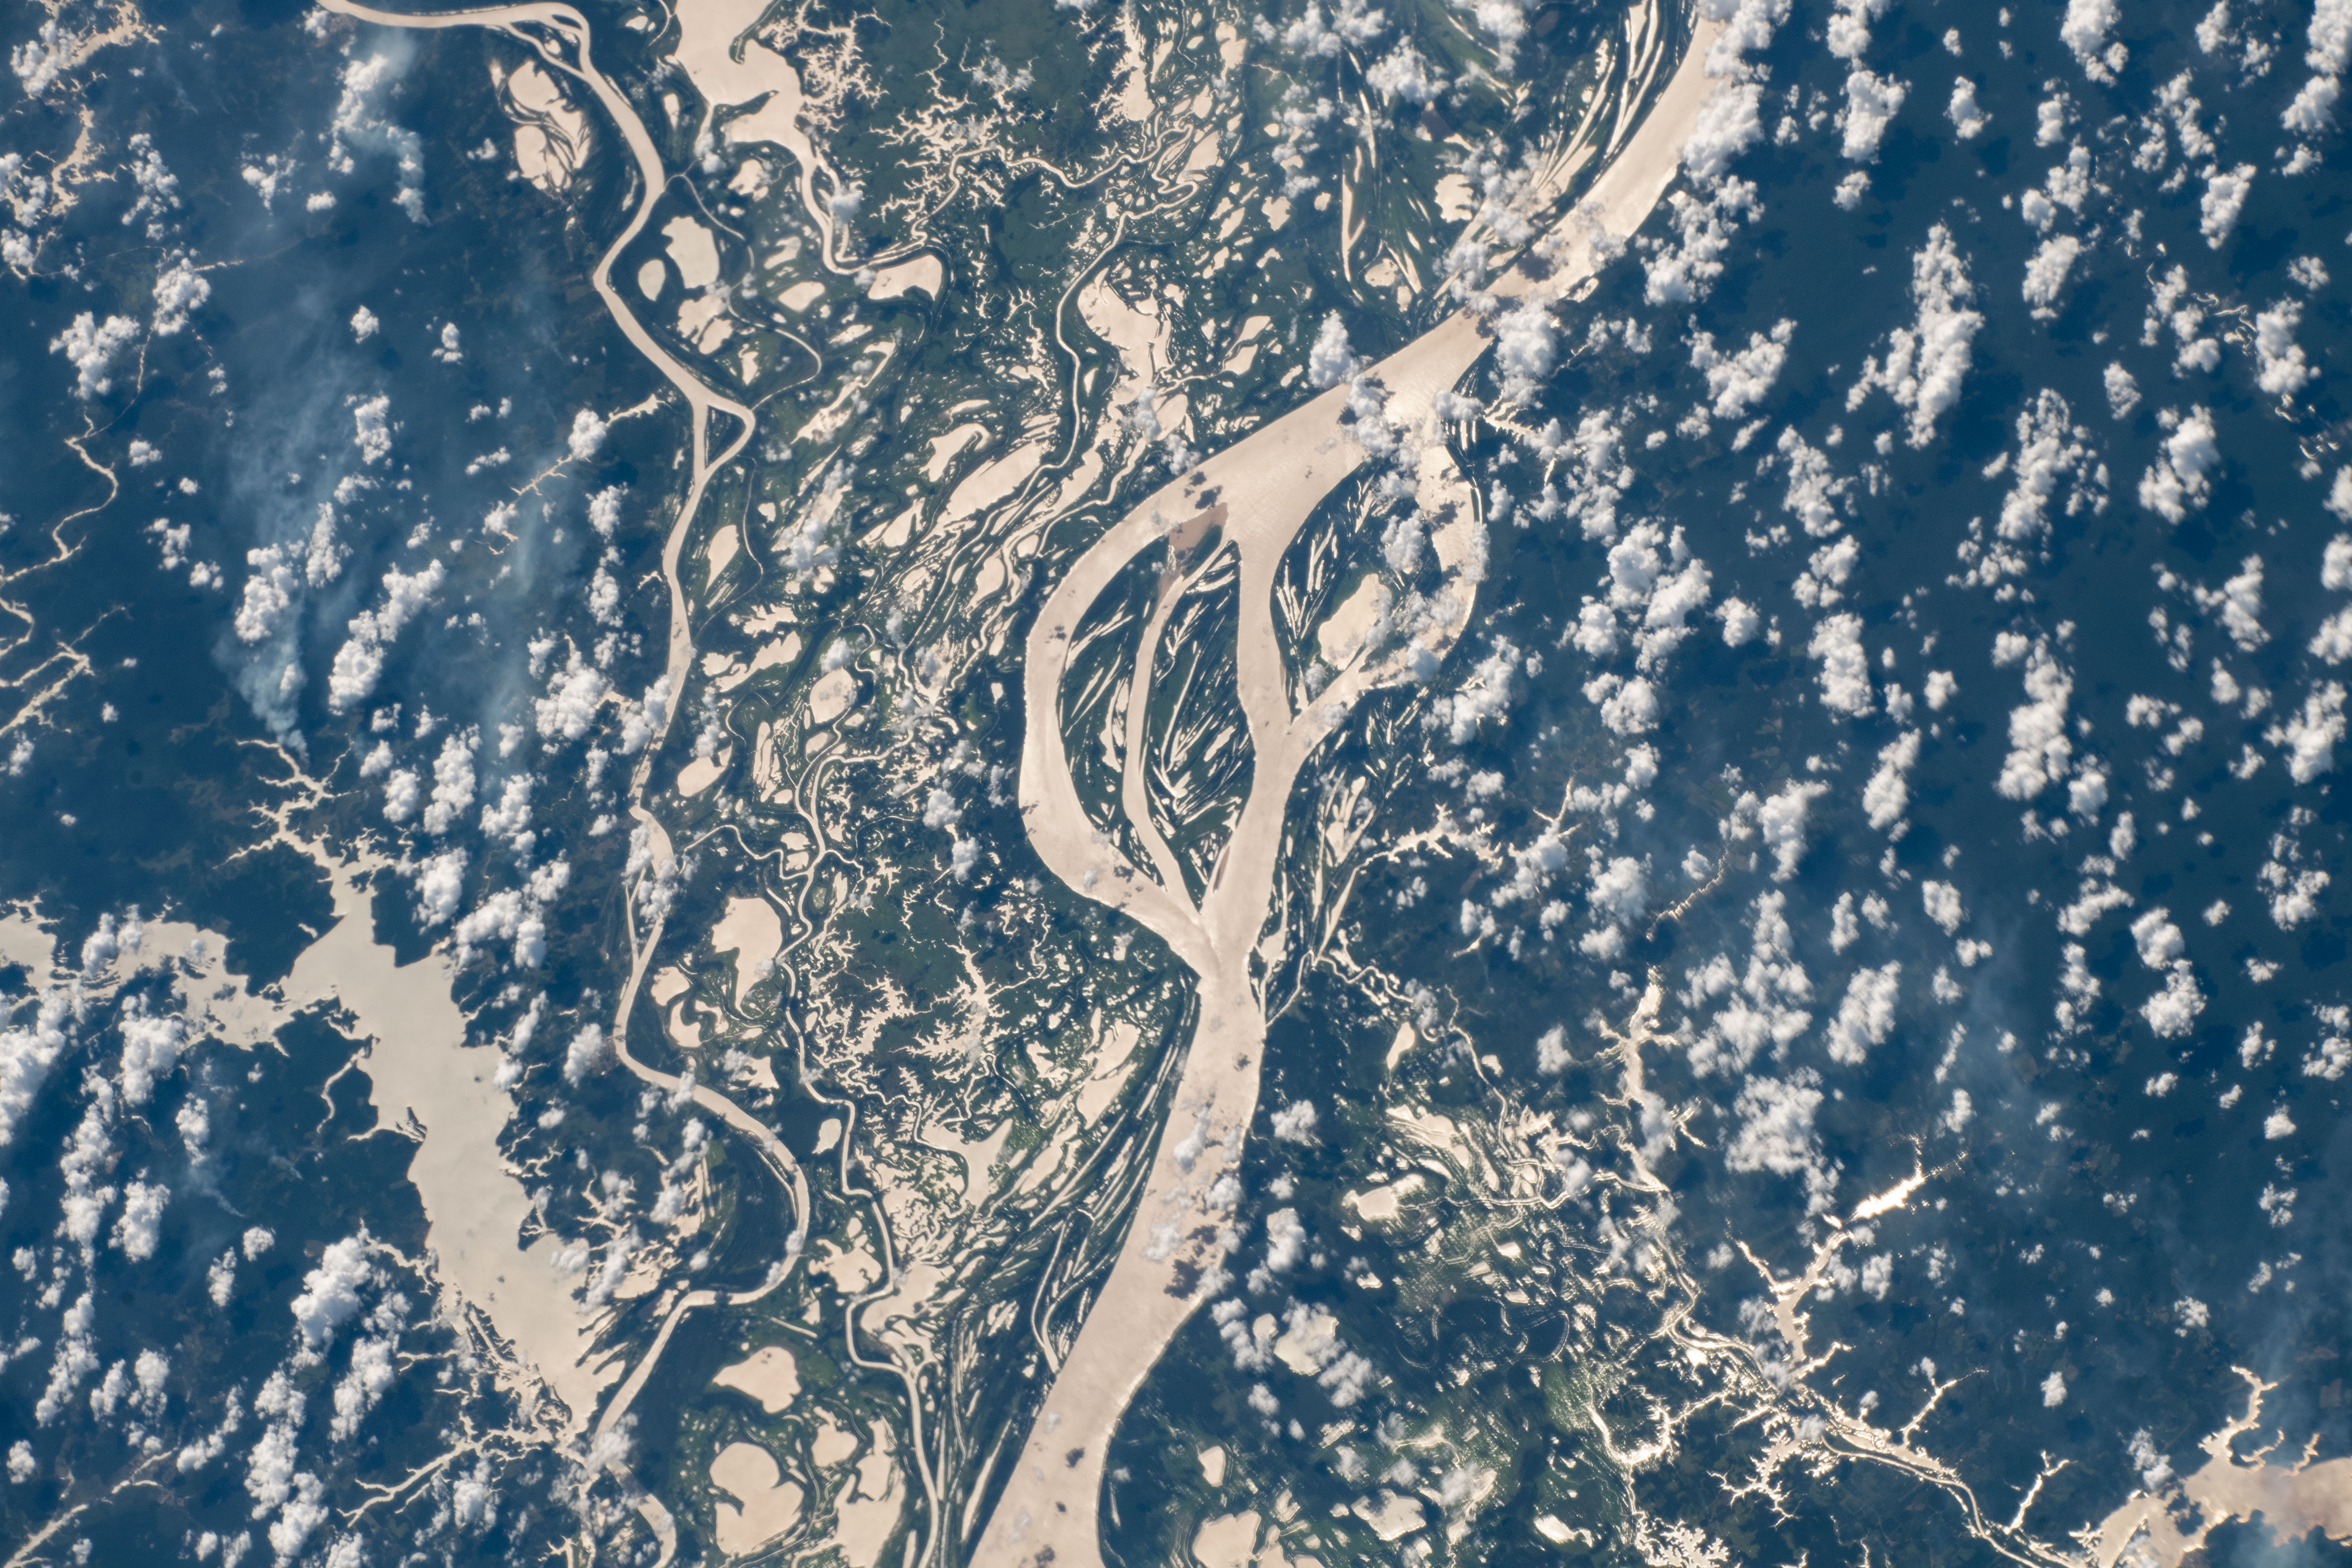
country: BRAZIL
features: AMAZON RIVER
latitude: -2.5
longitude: -57.1
